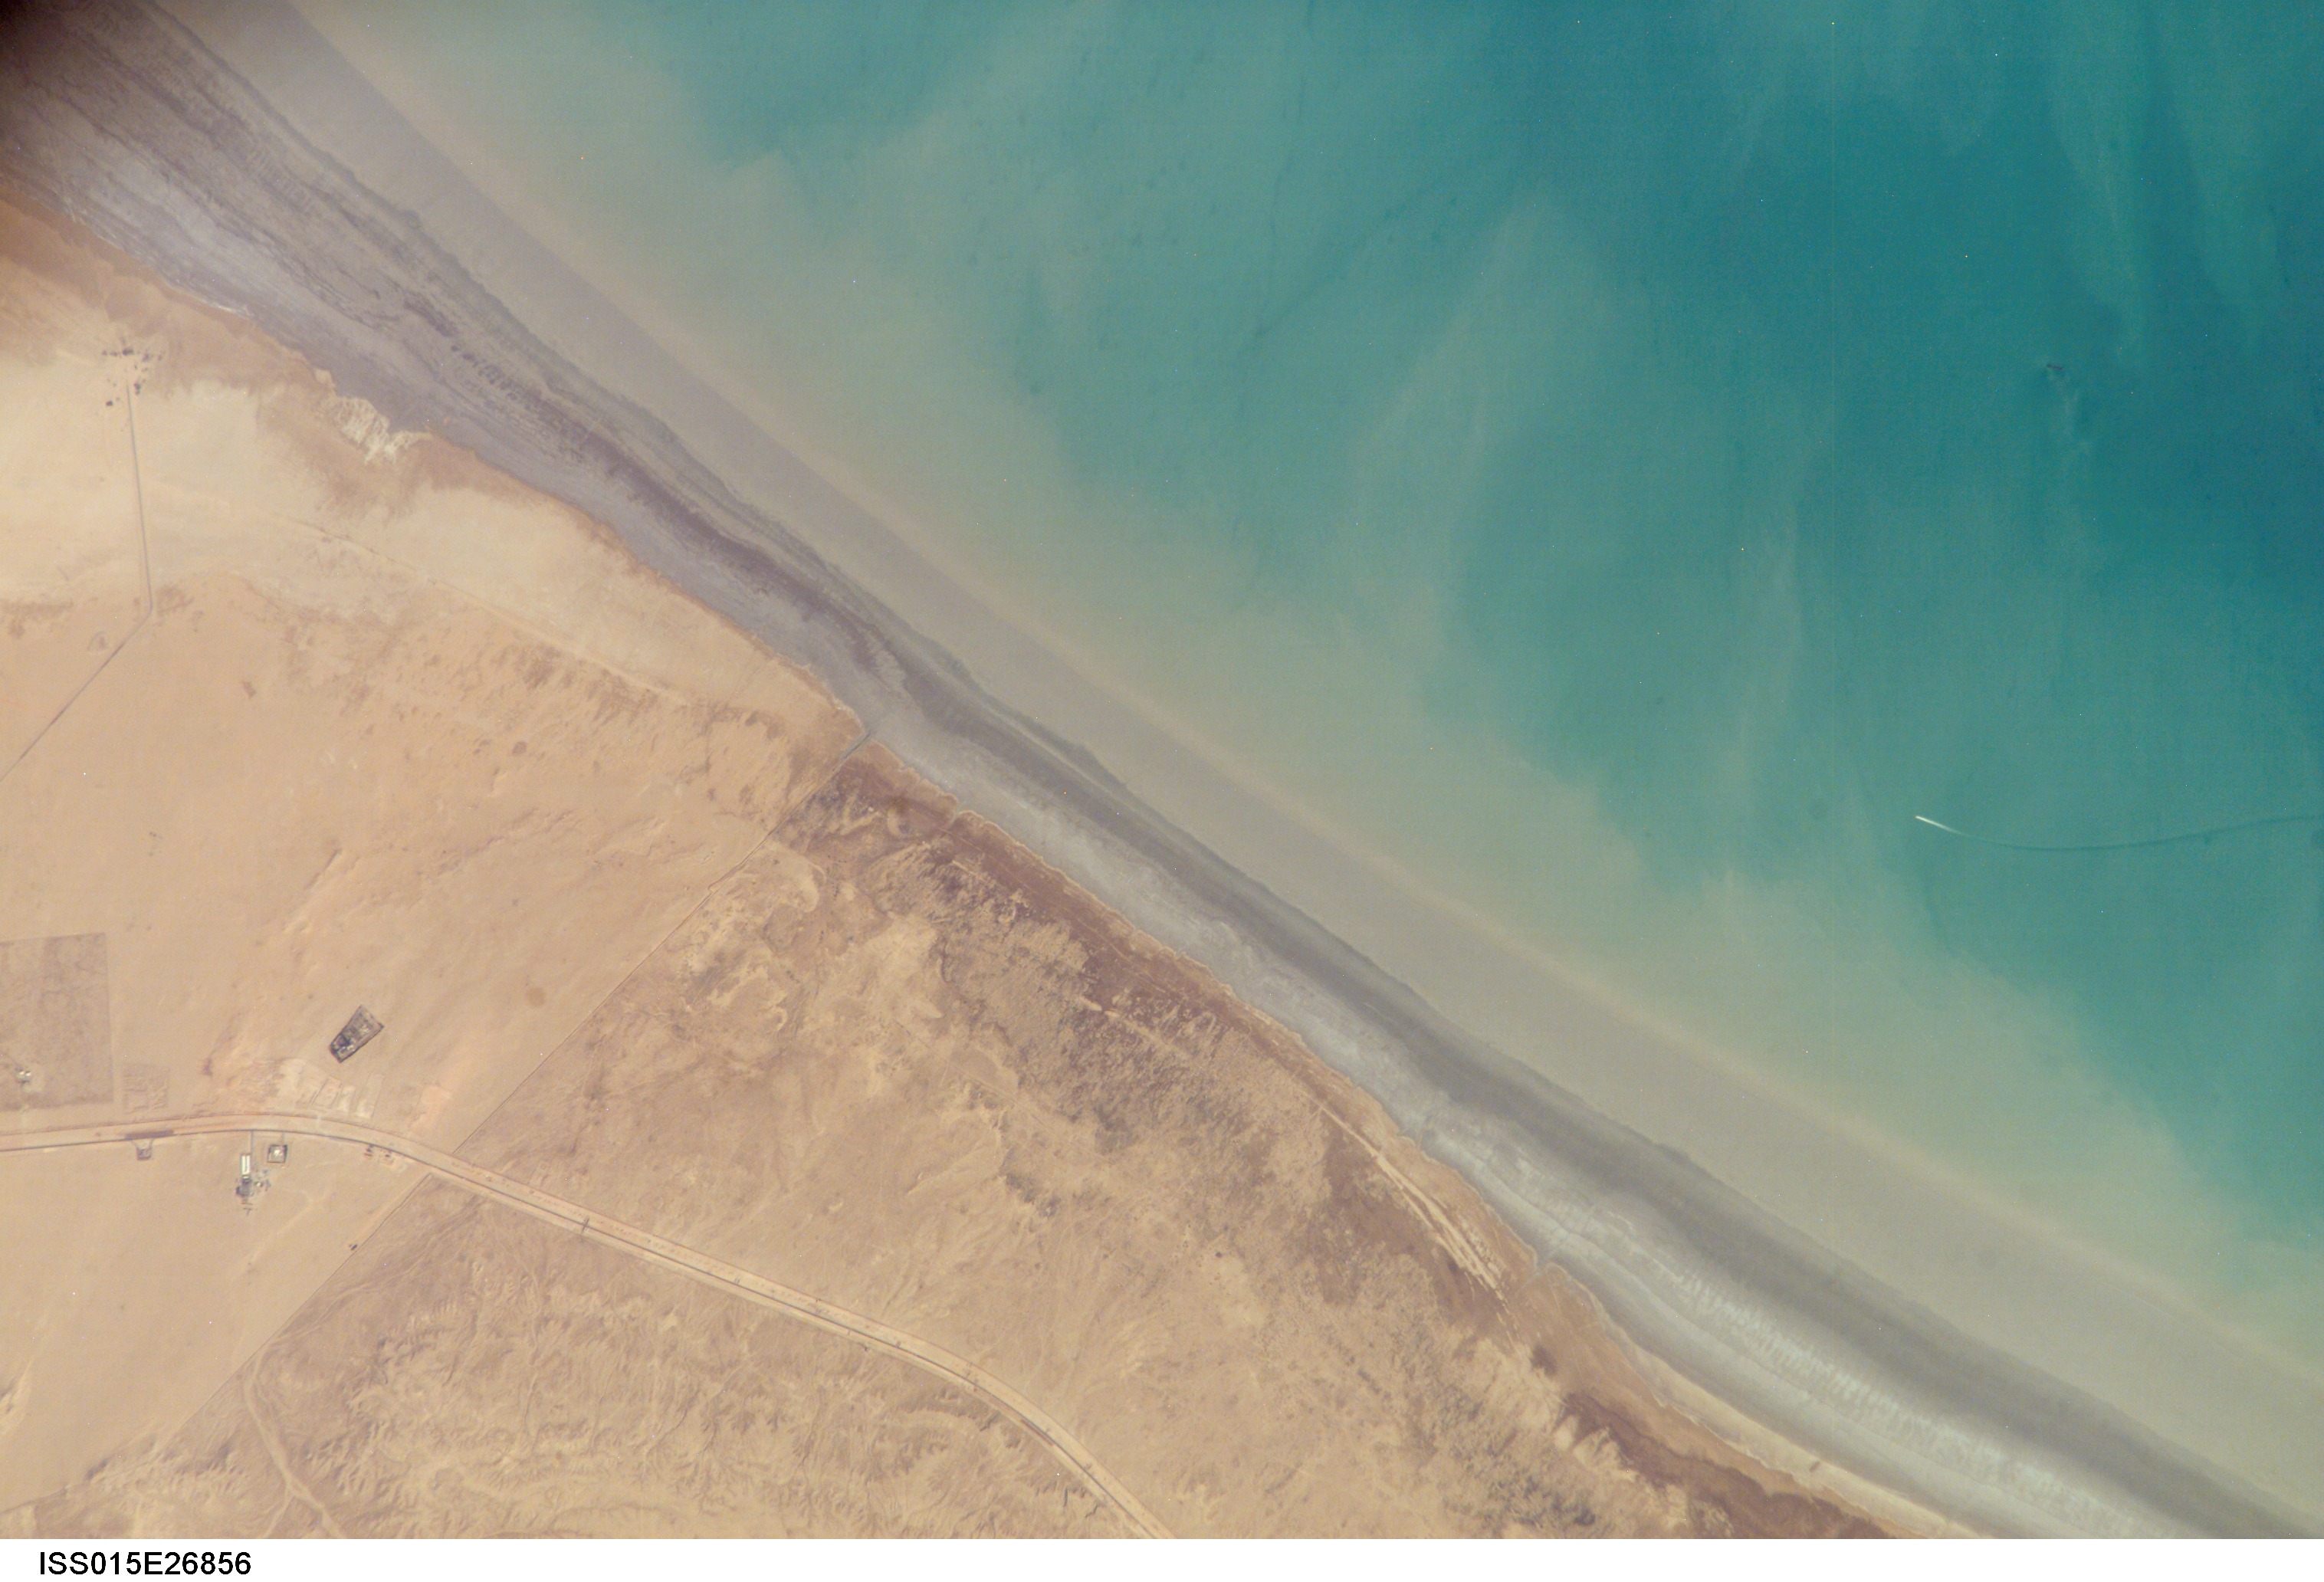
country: KUWAIT
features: B. OF KUWAIT, COAST, ROAD, SED.
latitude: 29.5
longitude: 47.9
